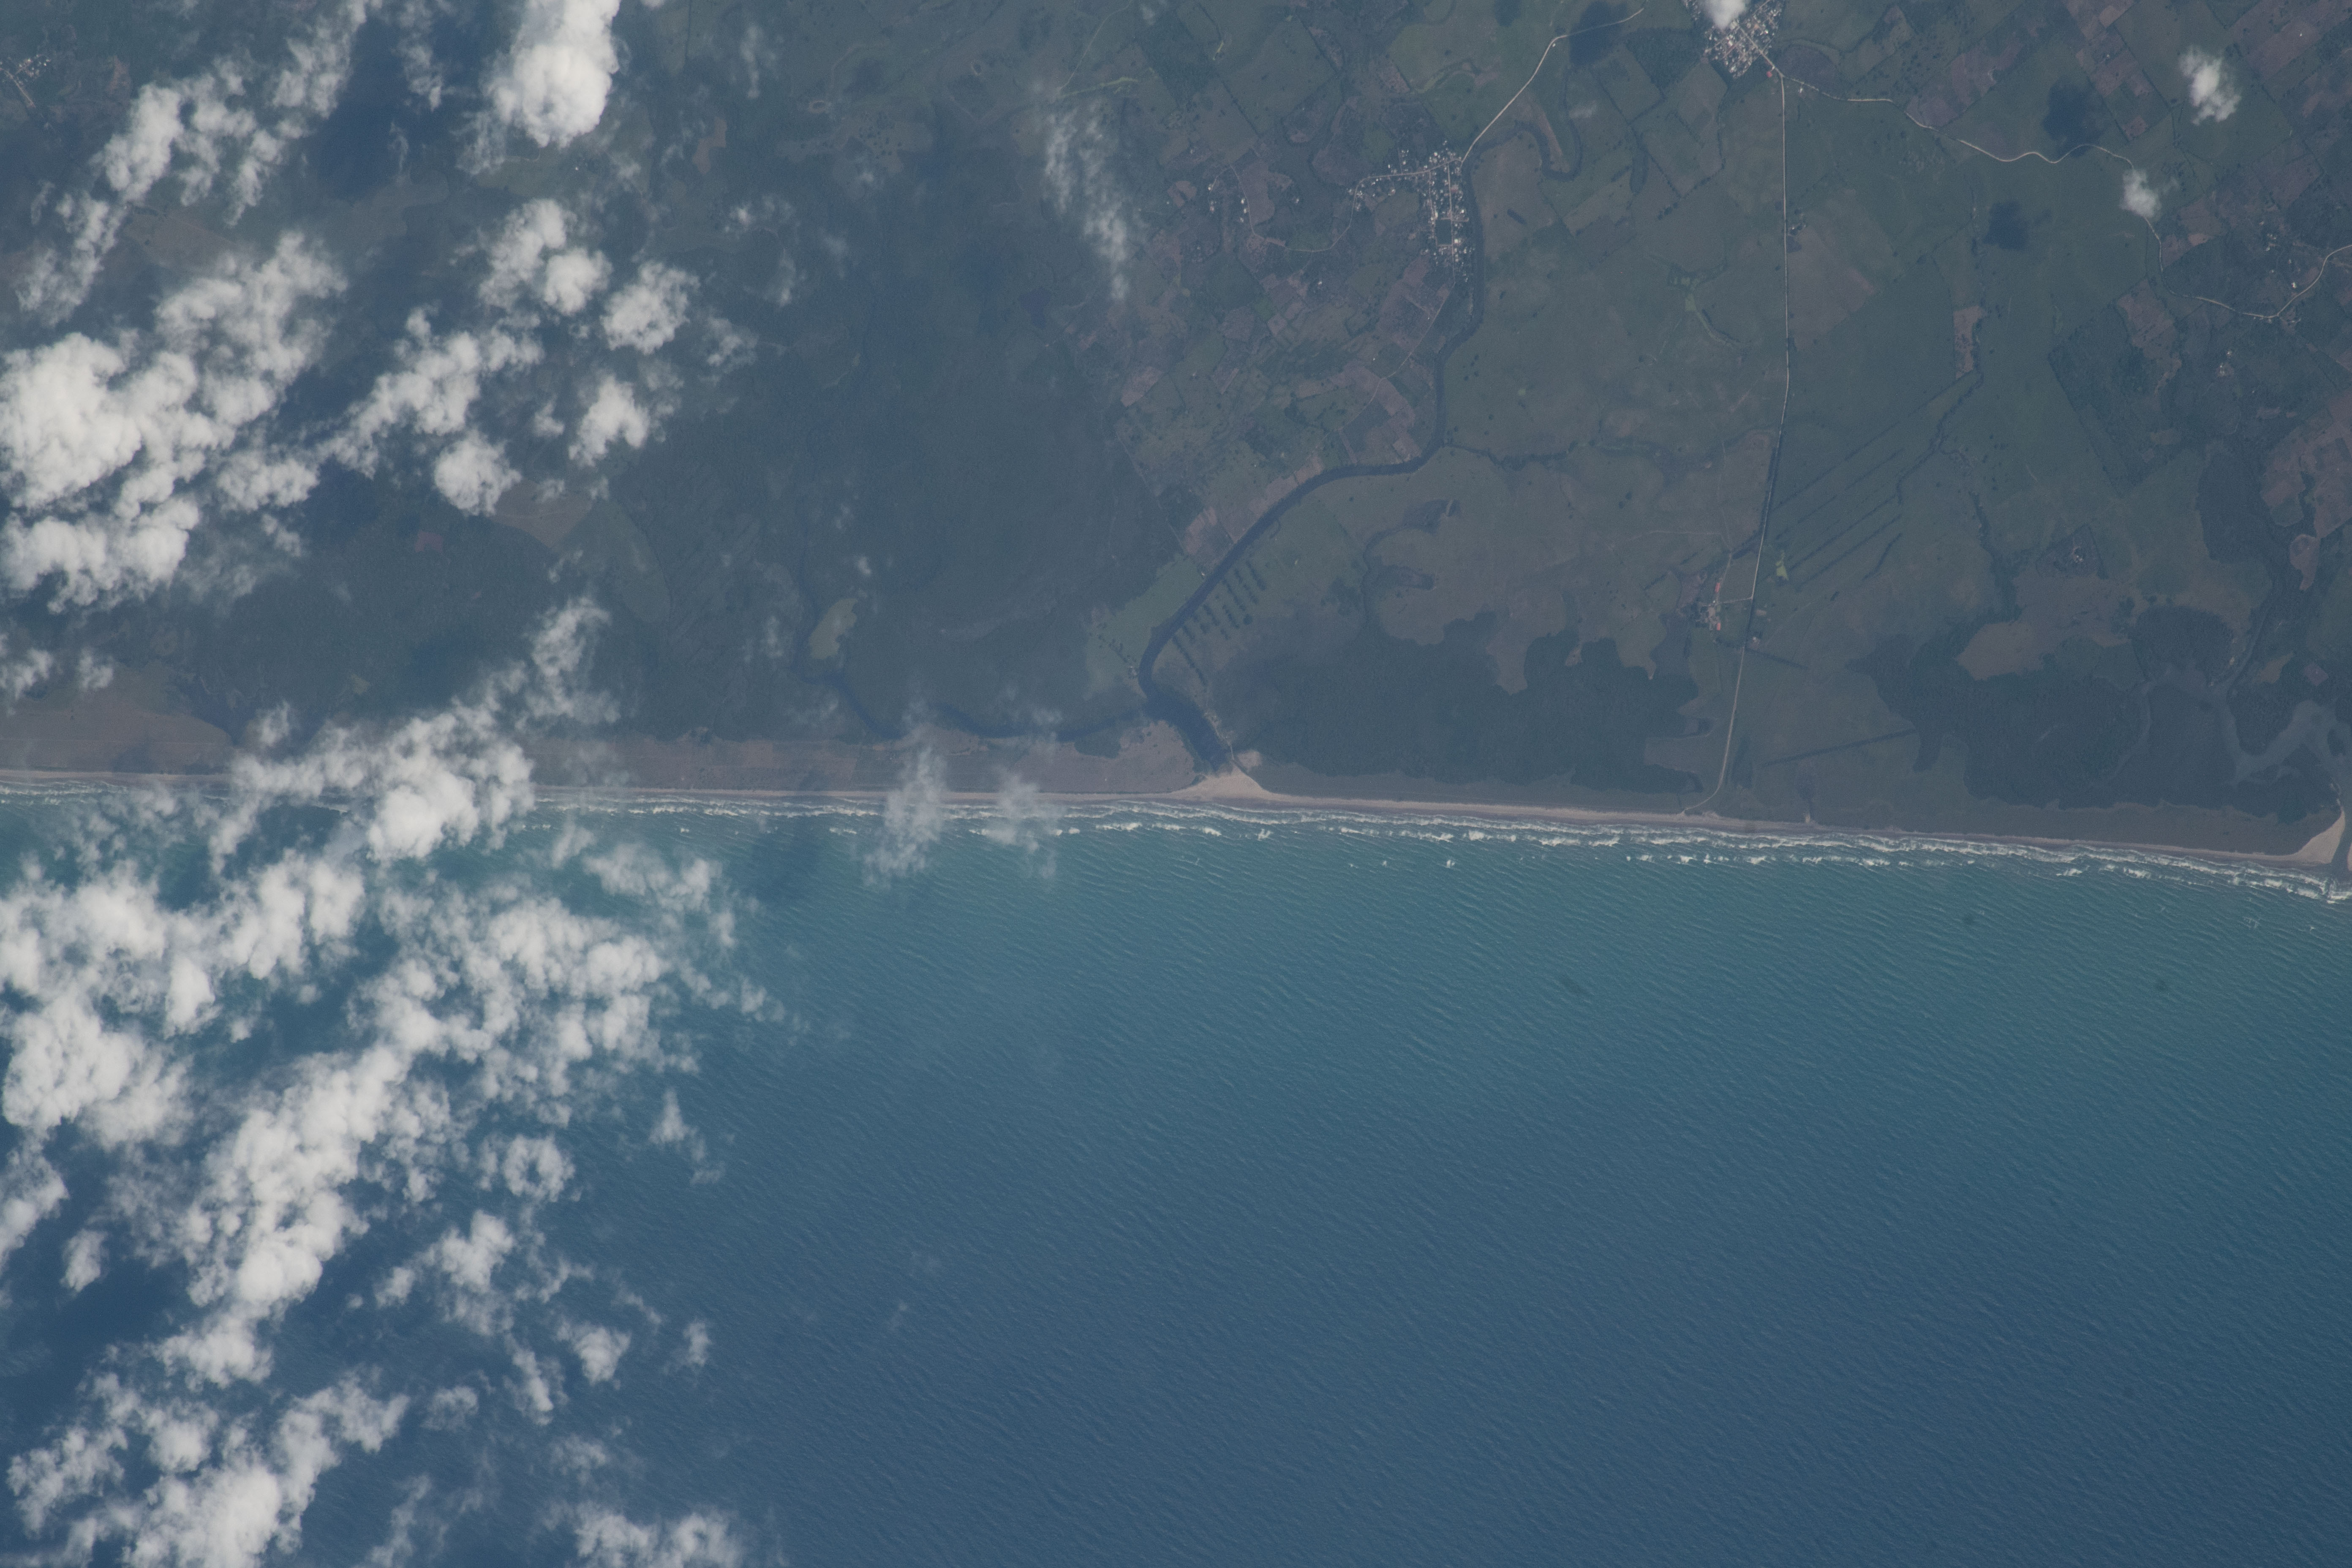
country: MEXICO
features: PLAYA CHACHALACAS, ACTOPAN RIVER, URSULO GALVAN, EL CIRUELO
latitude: 19.4
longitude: -96.3
